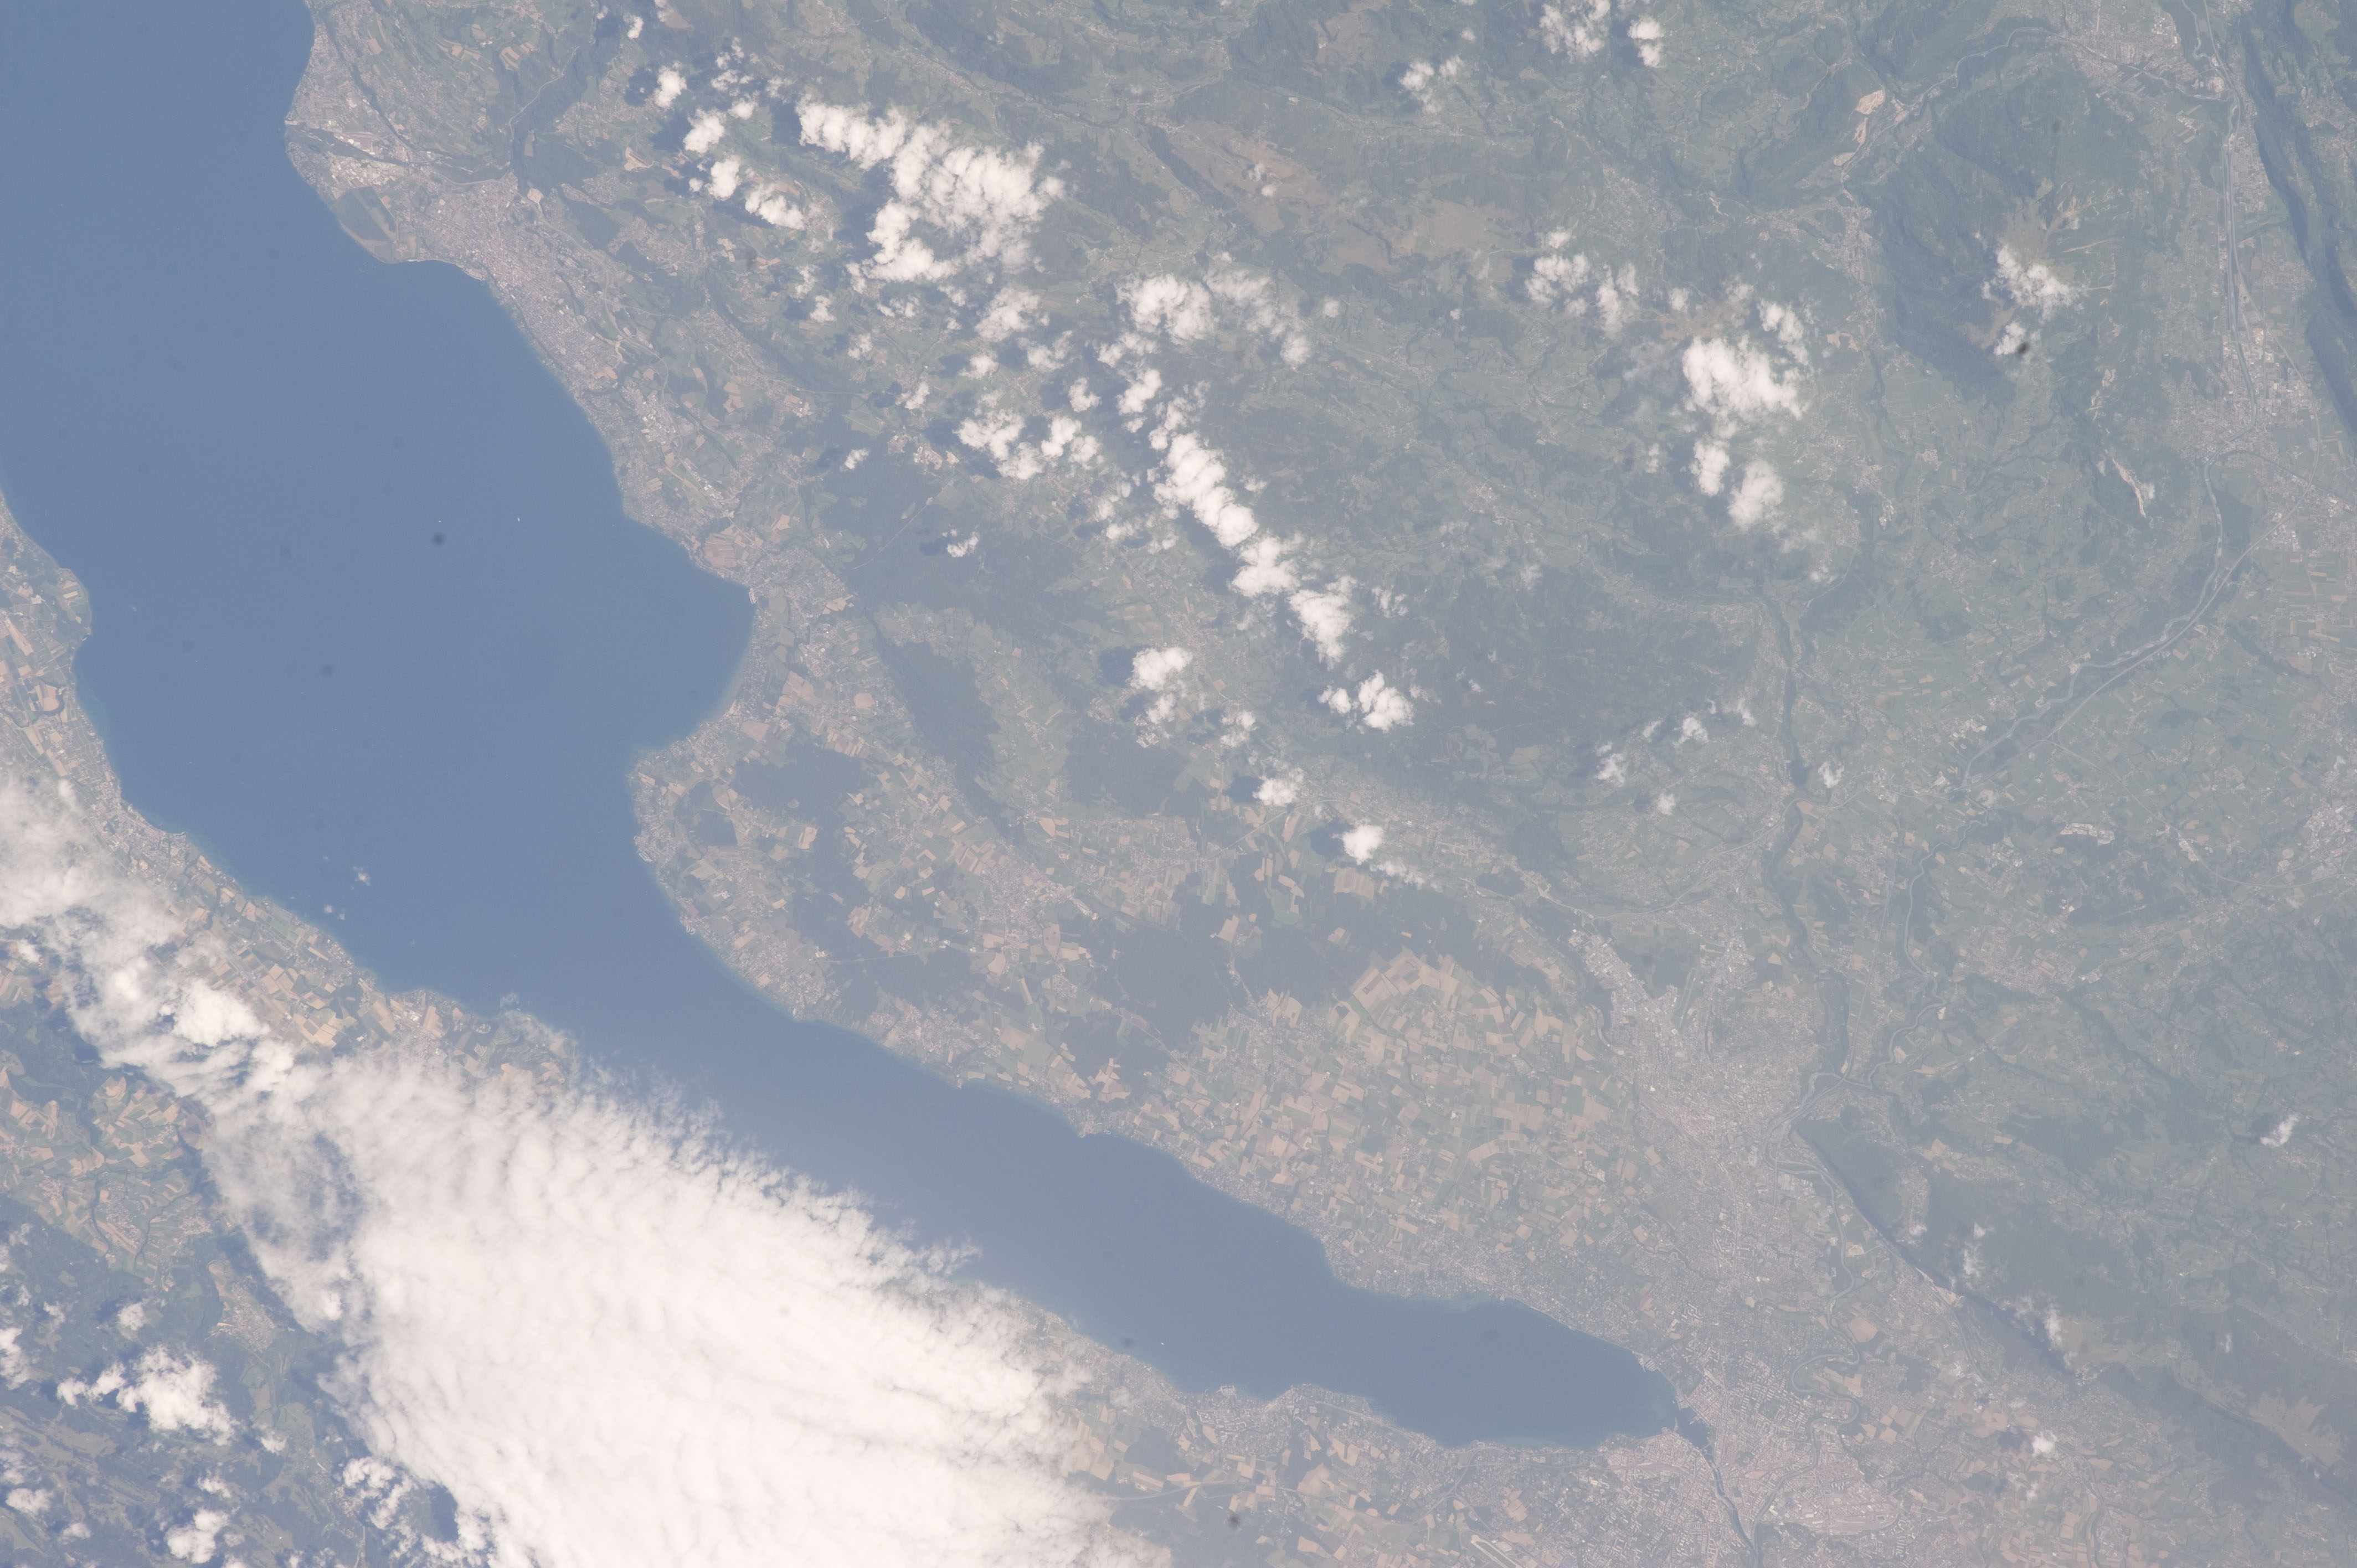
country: FRANCE
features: LAKE GENEVA, GENEVA, AGR.
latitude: 46.3
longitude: 6.3
